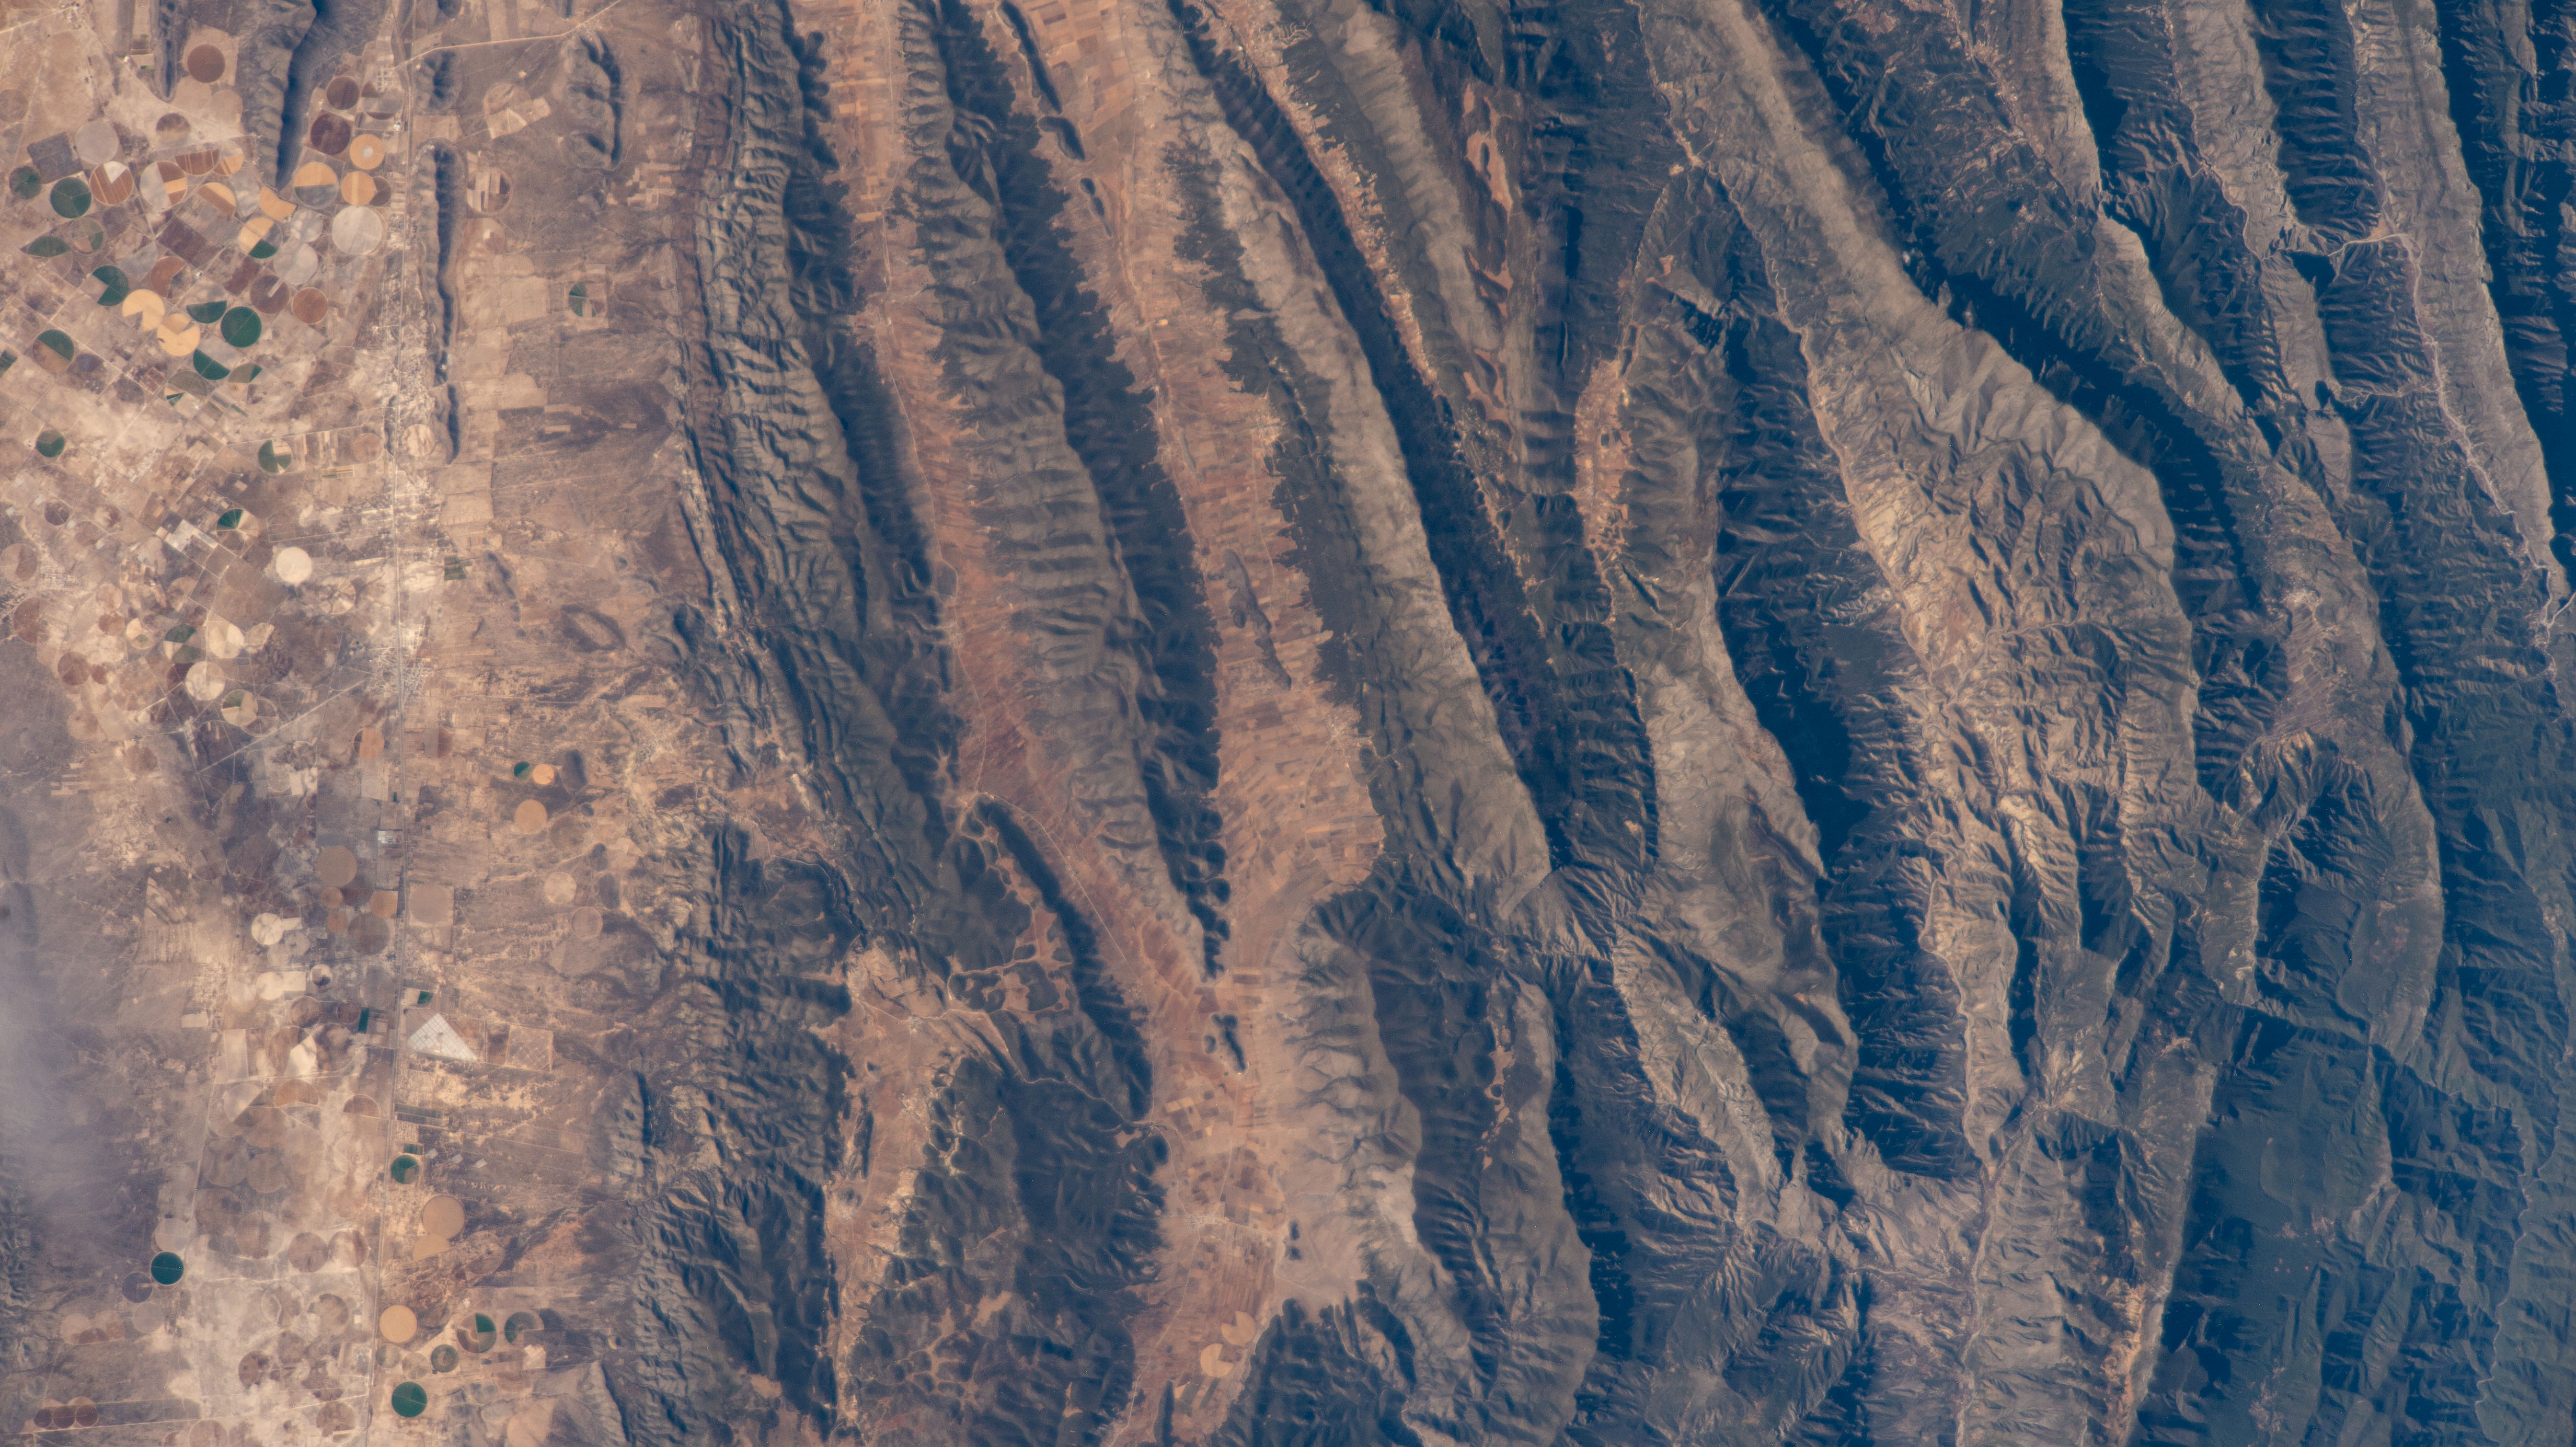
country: MEXICO
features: AGRICULTURE, CERRO SAN RAFAEL
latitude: 25.3
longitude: -100.4
